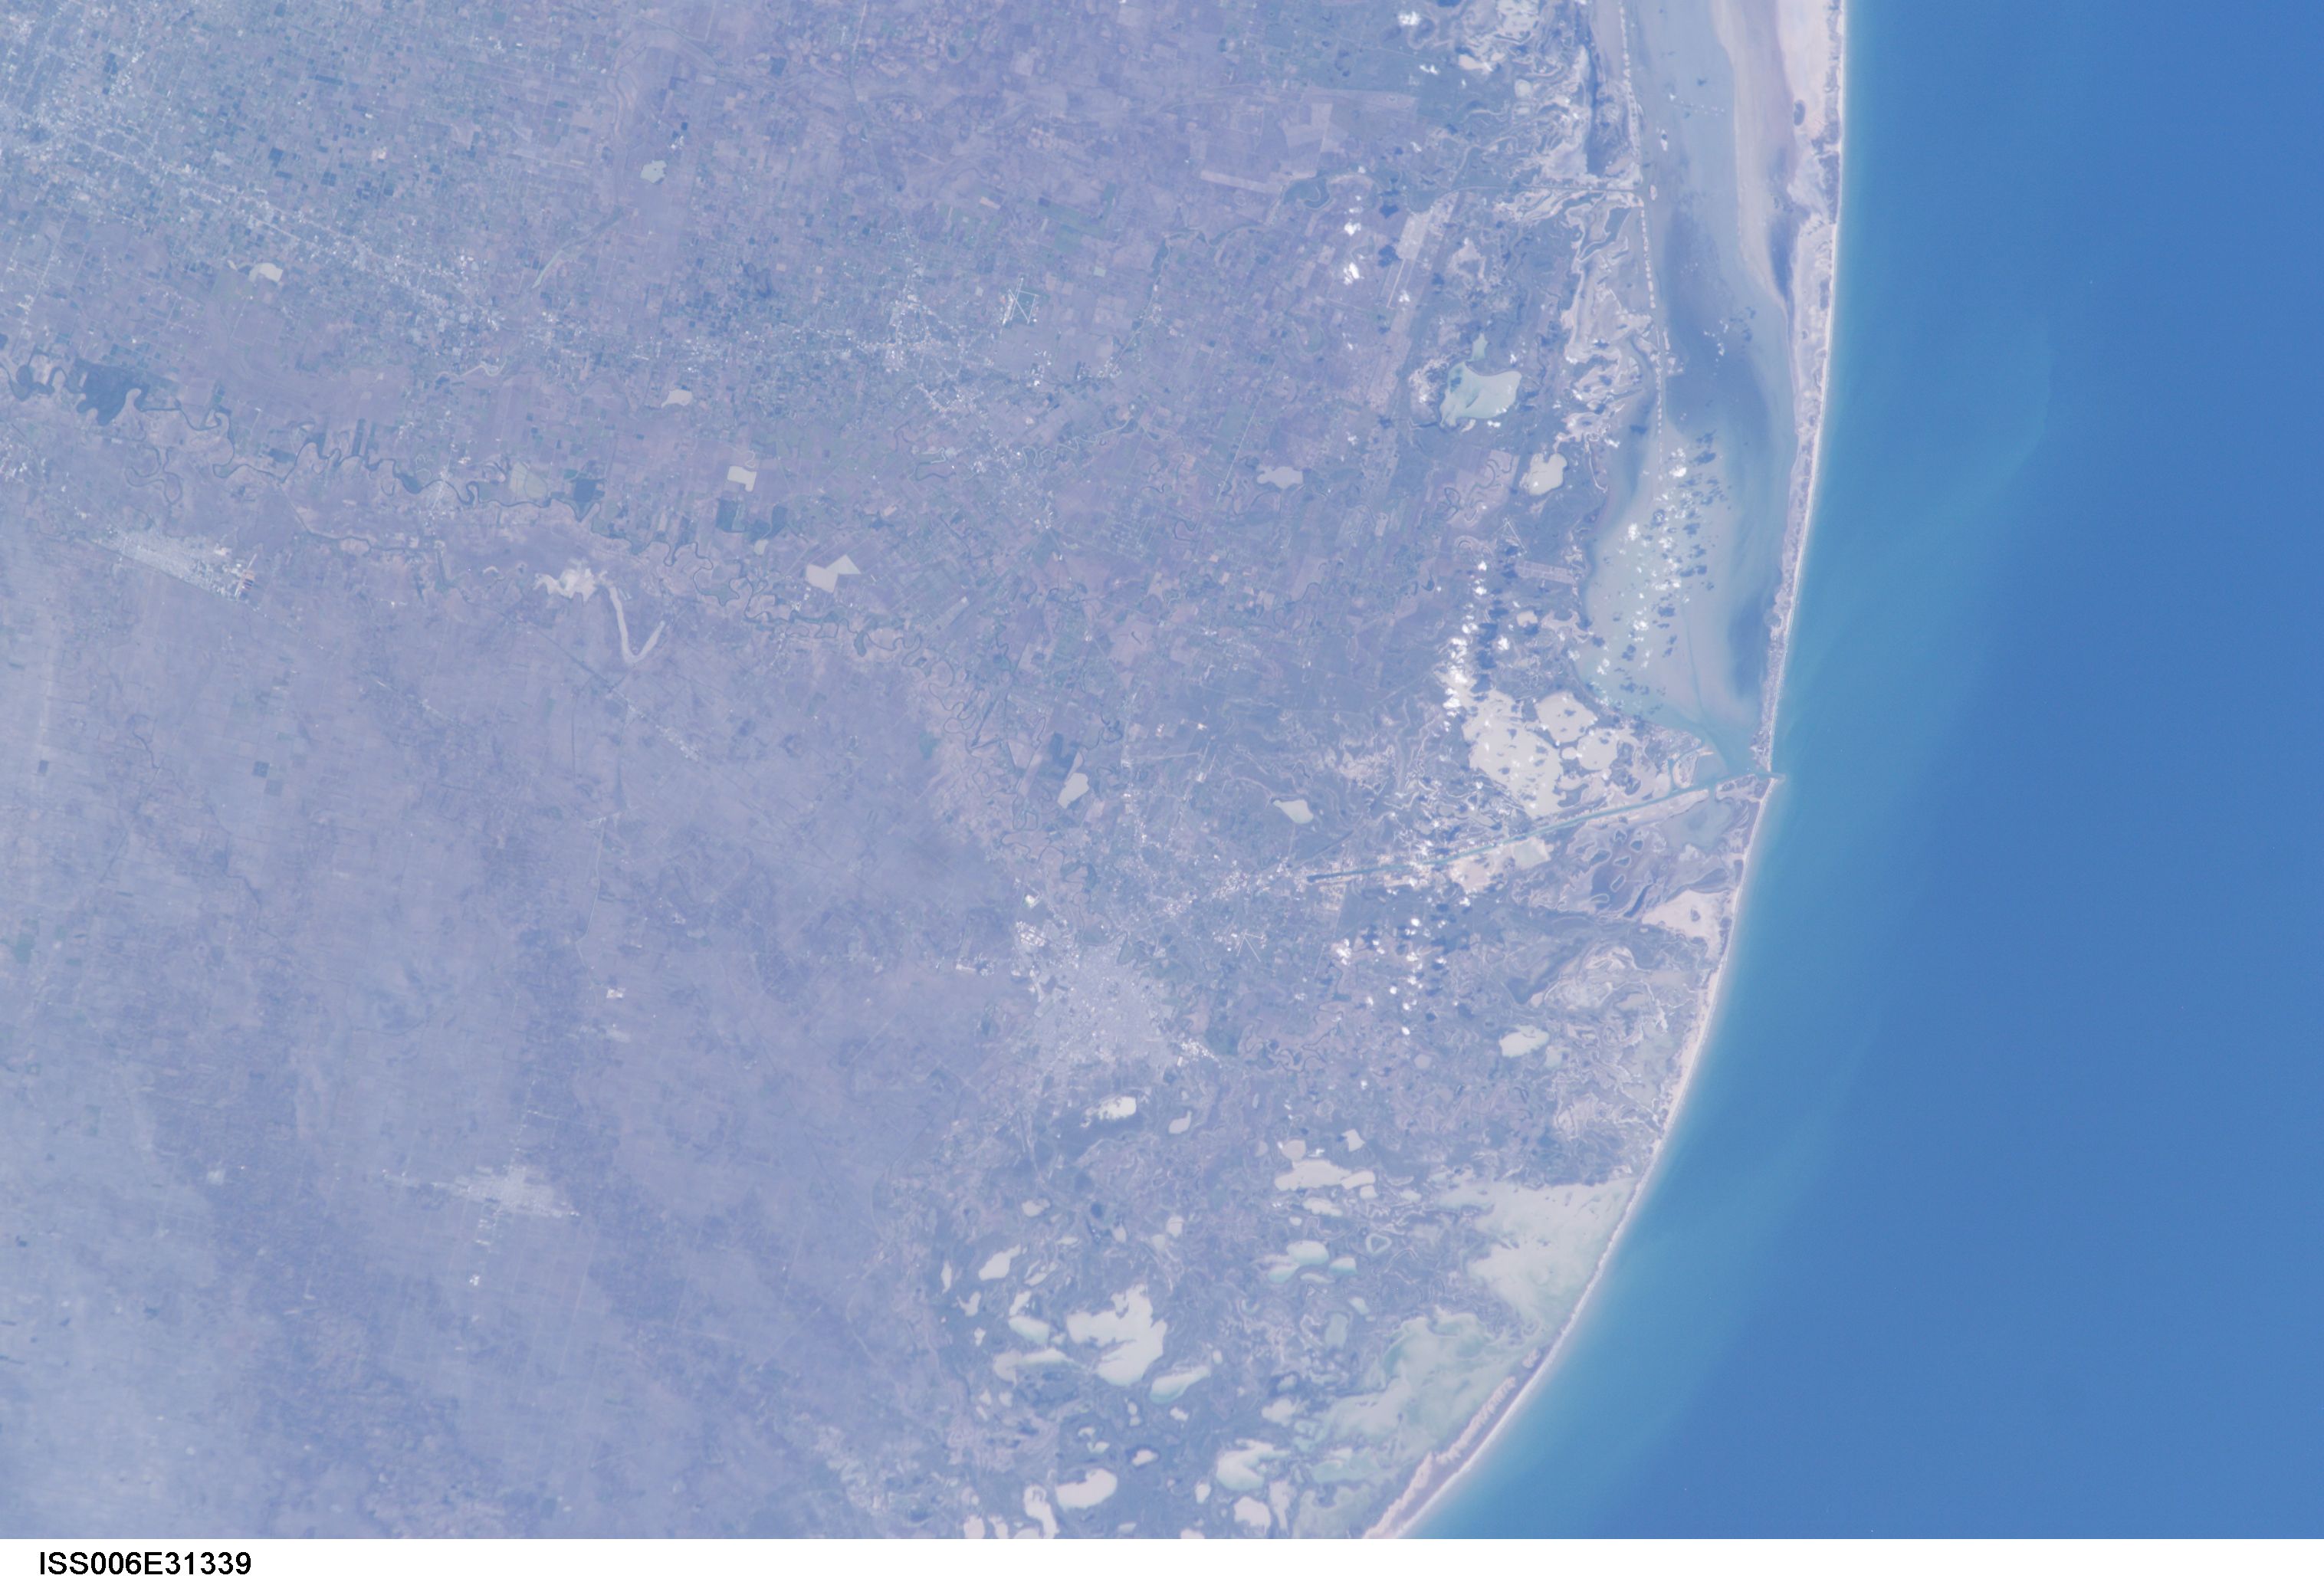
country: USA-TEXAS
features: PADRE I, COAST, G. OF MEXICO
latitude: 26.0
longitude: -97.5
